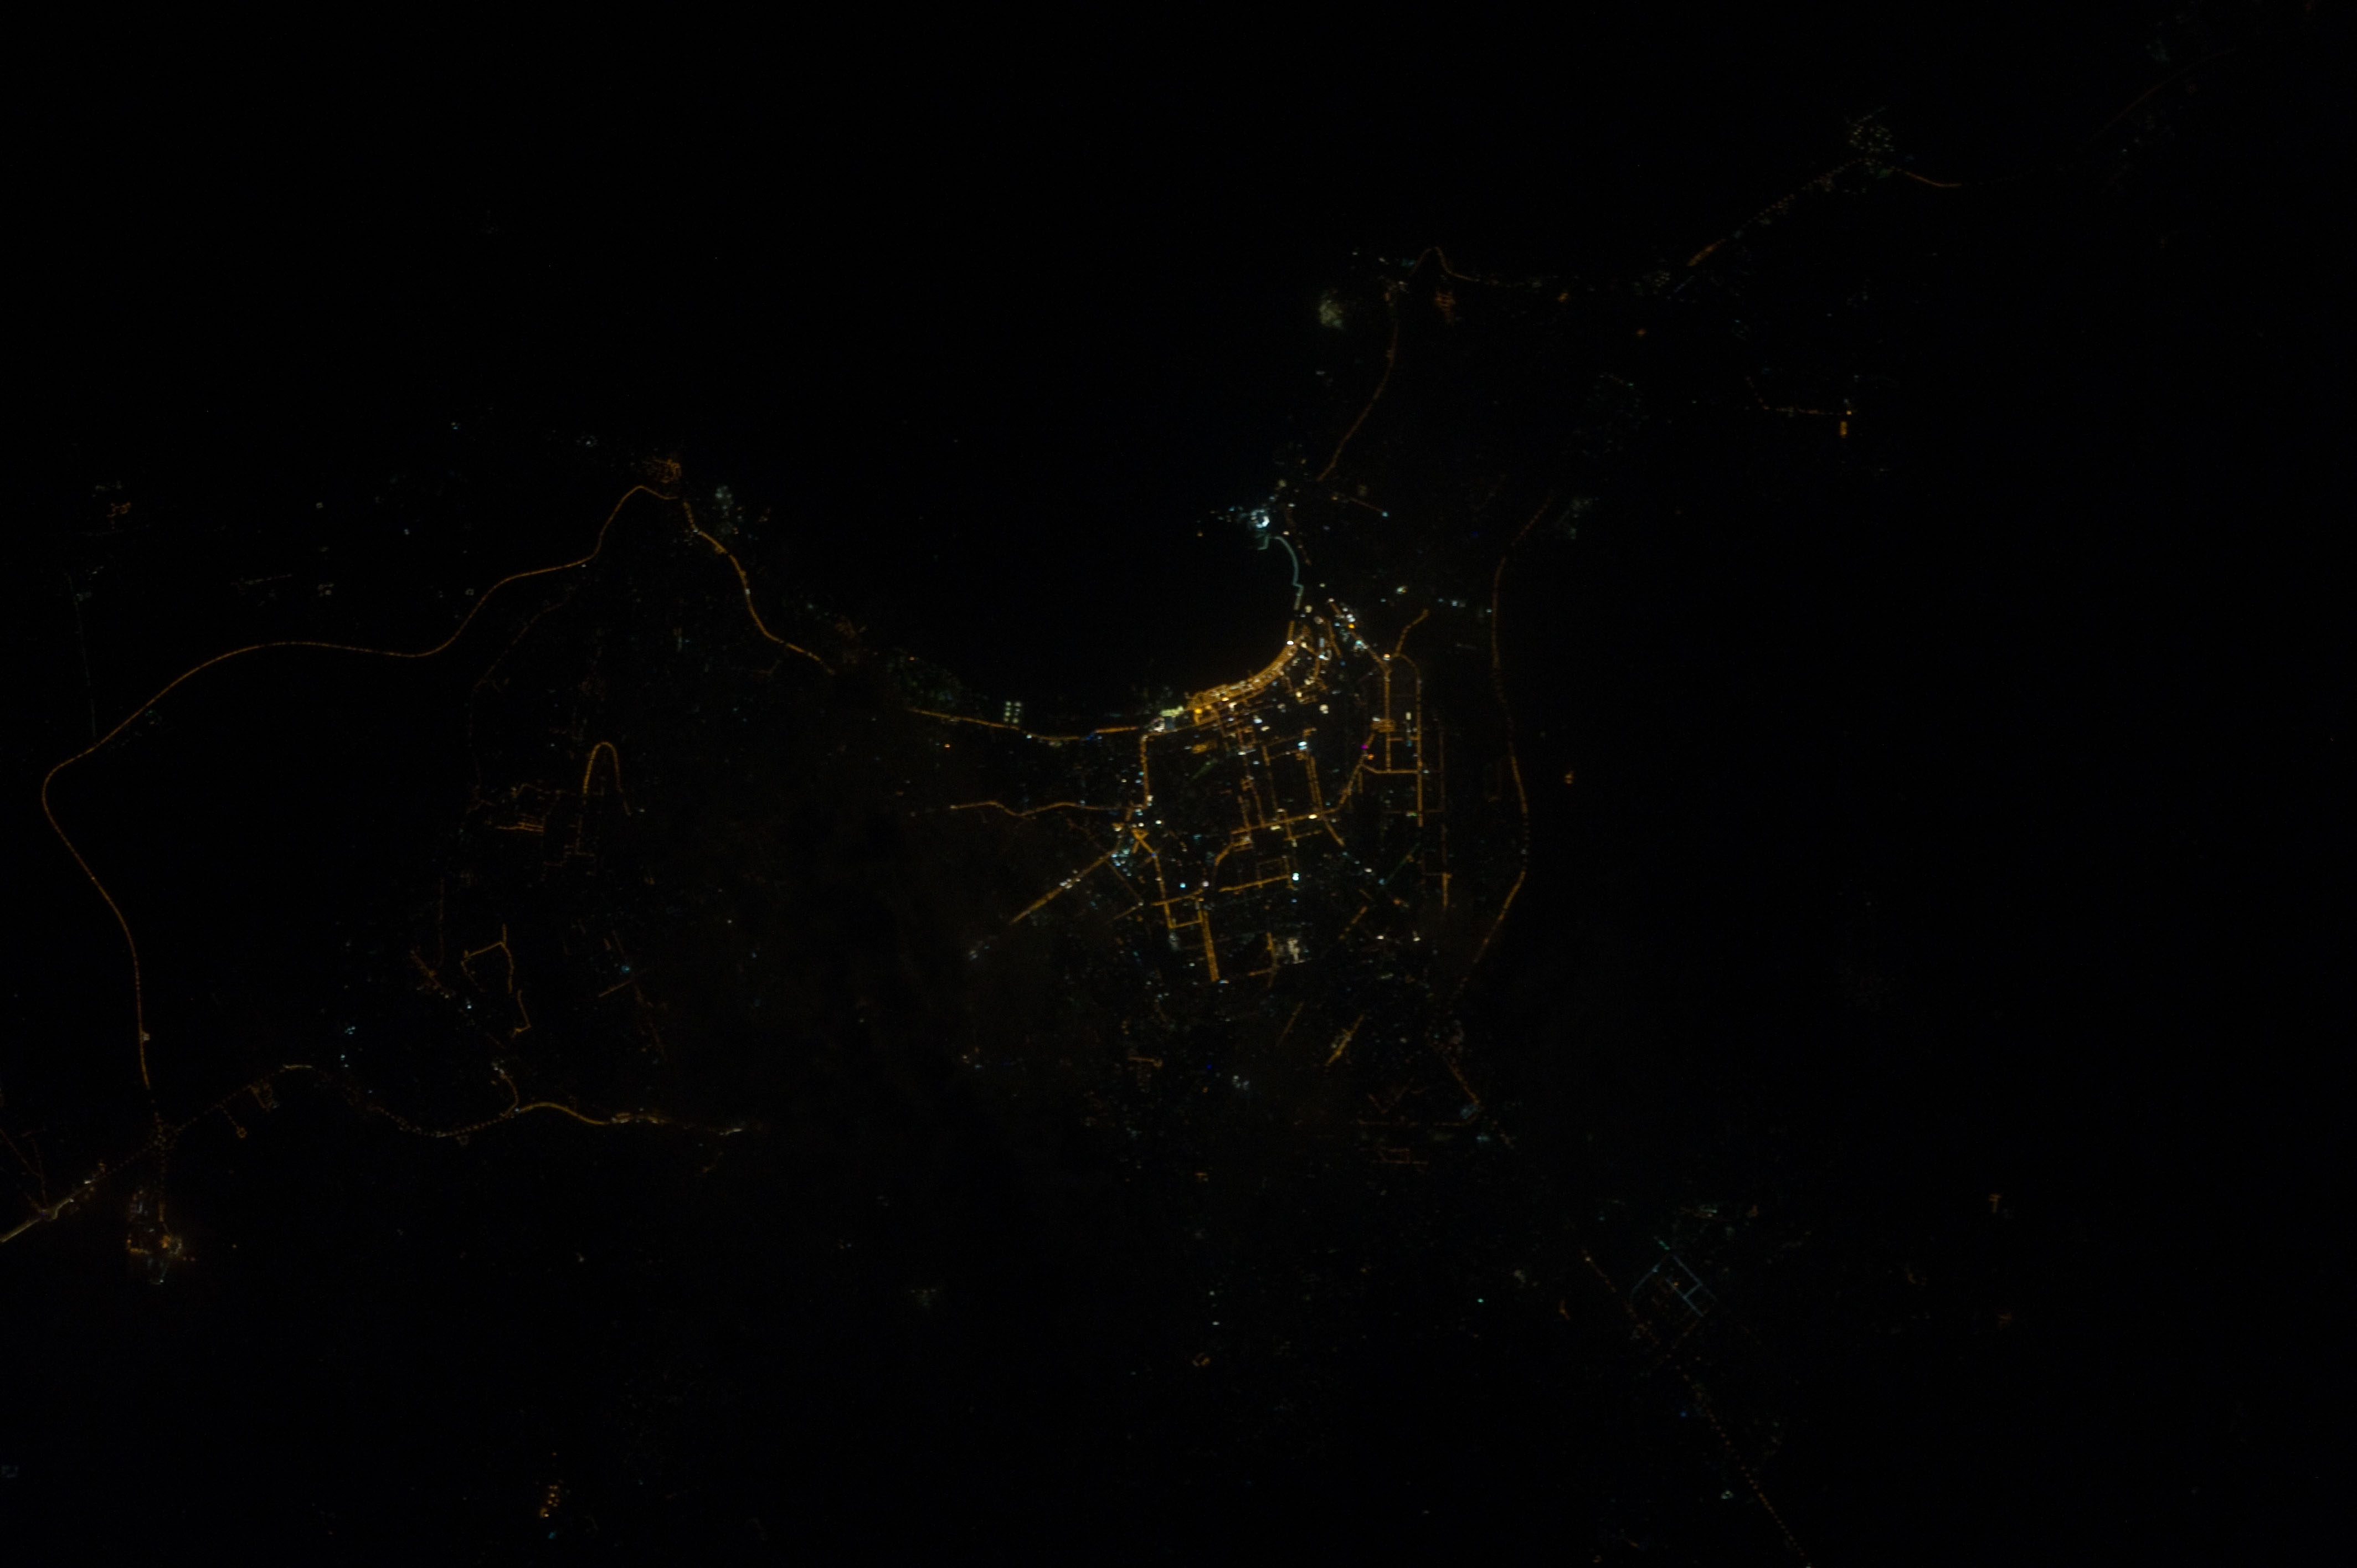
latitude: 40.4
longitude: 49.8
